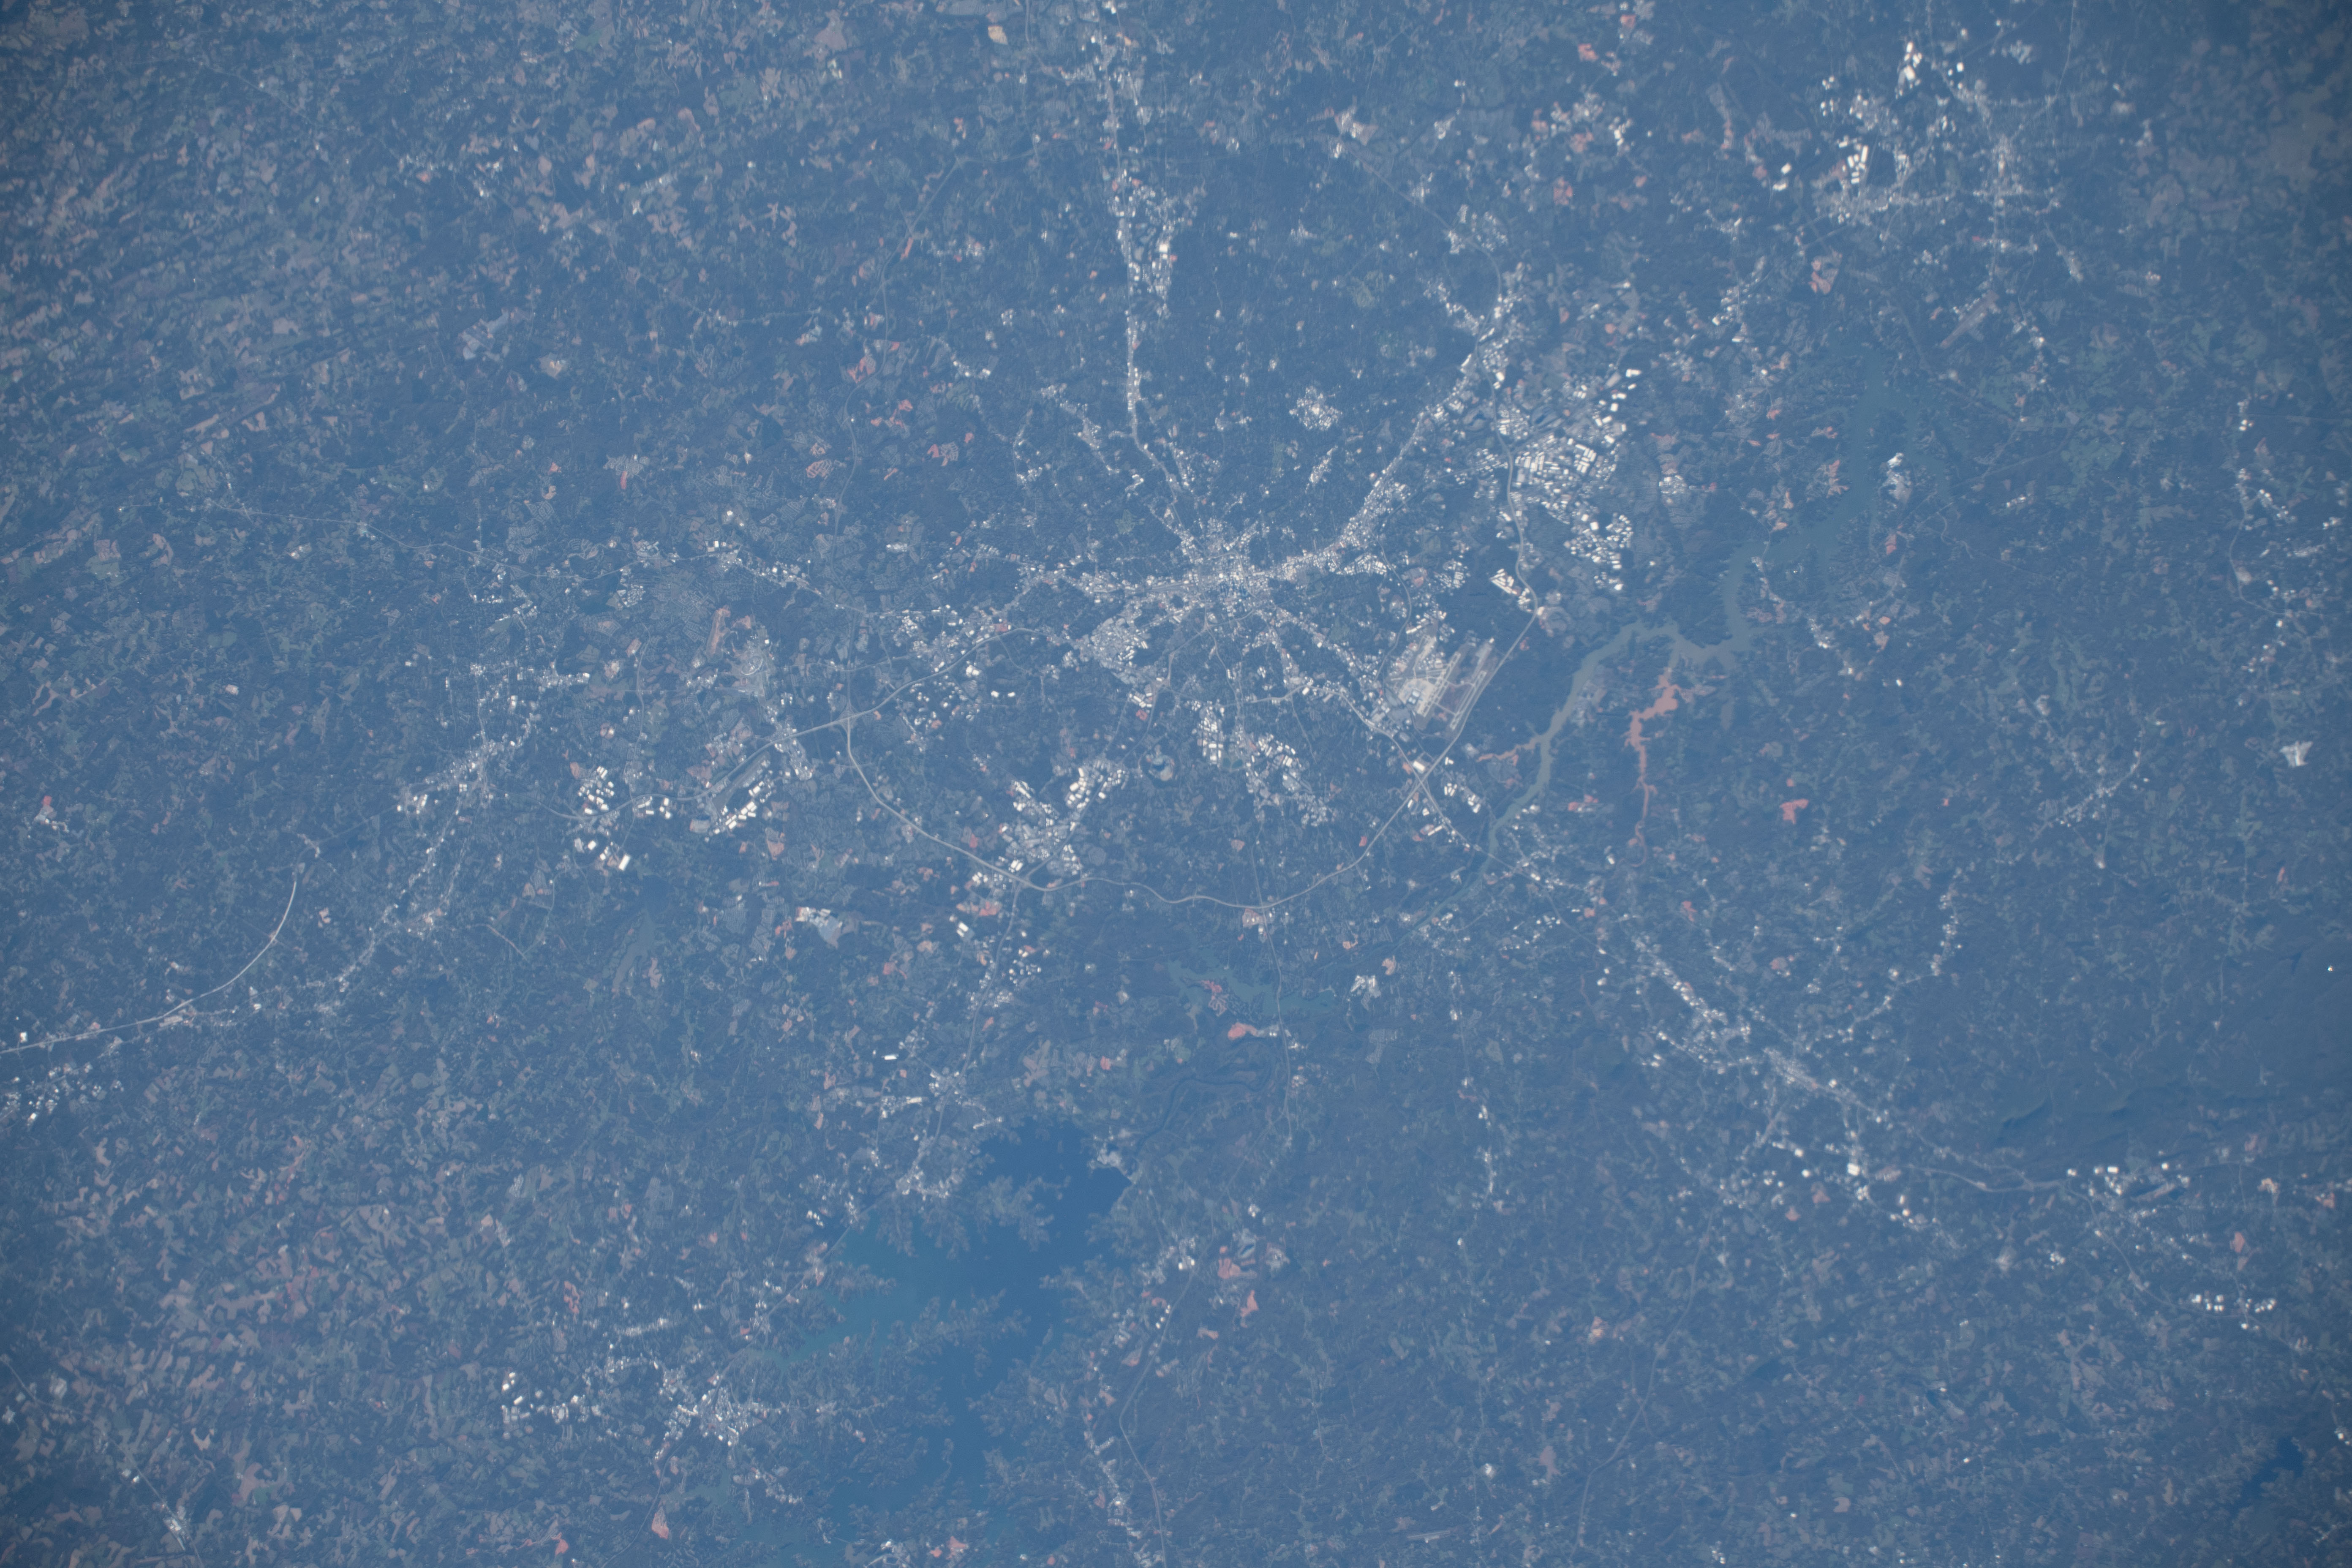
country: USA-NORTH CAROLINA
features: CHARLOTTE
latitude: 35.3
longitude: -80.9
